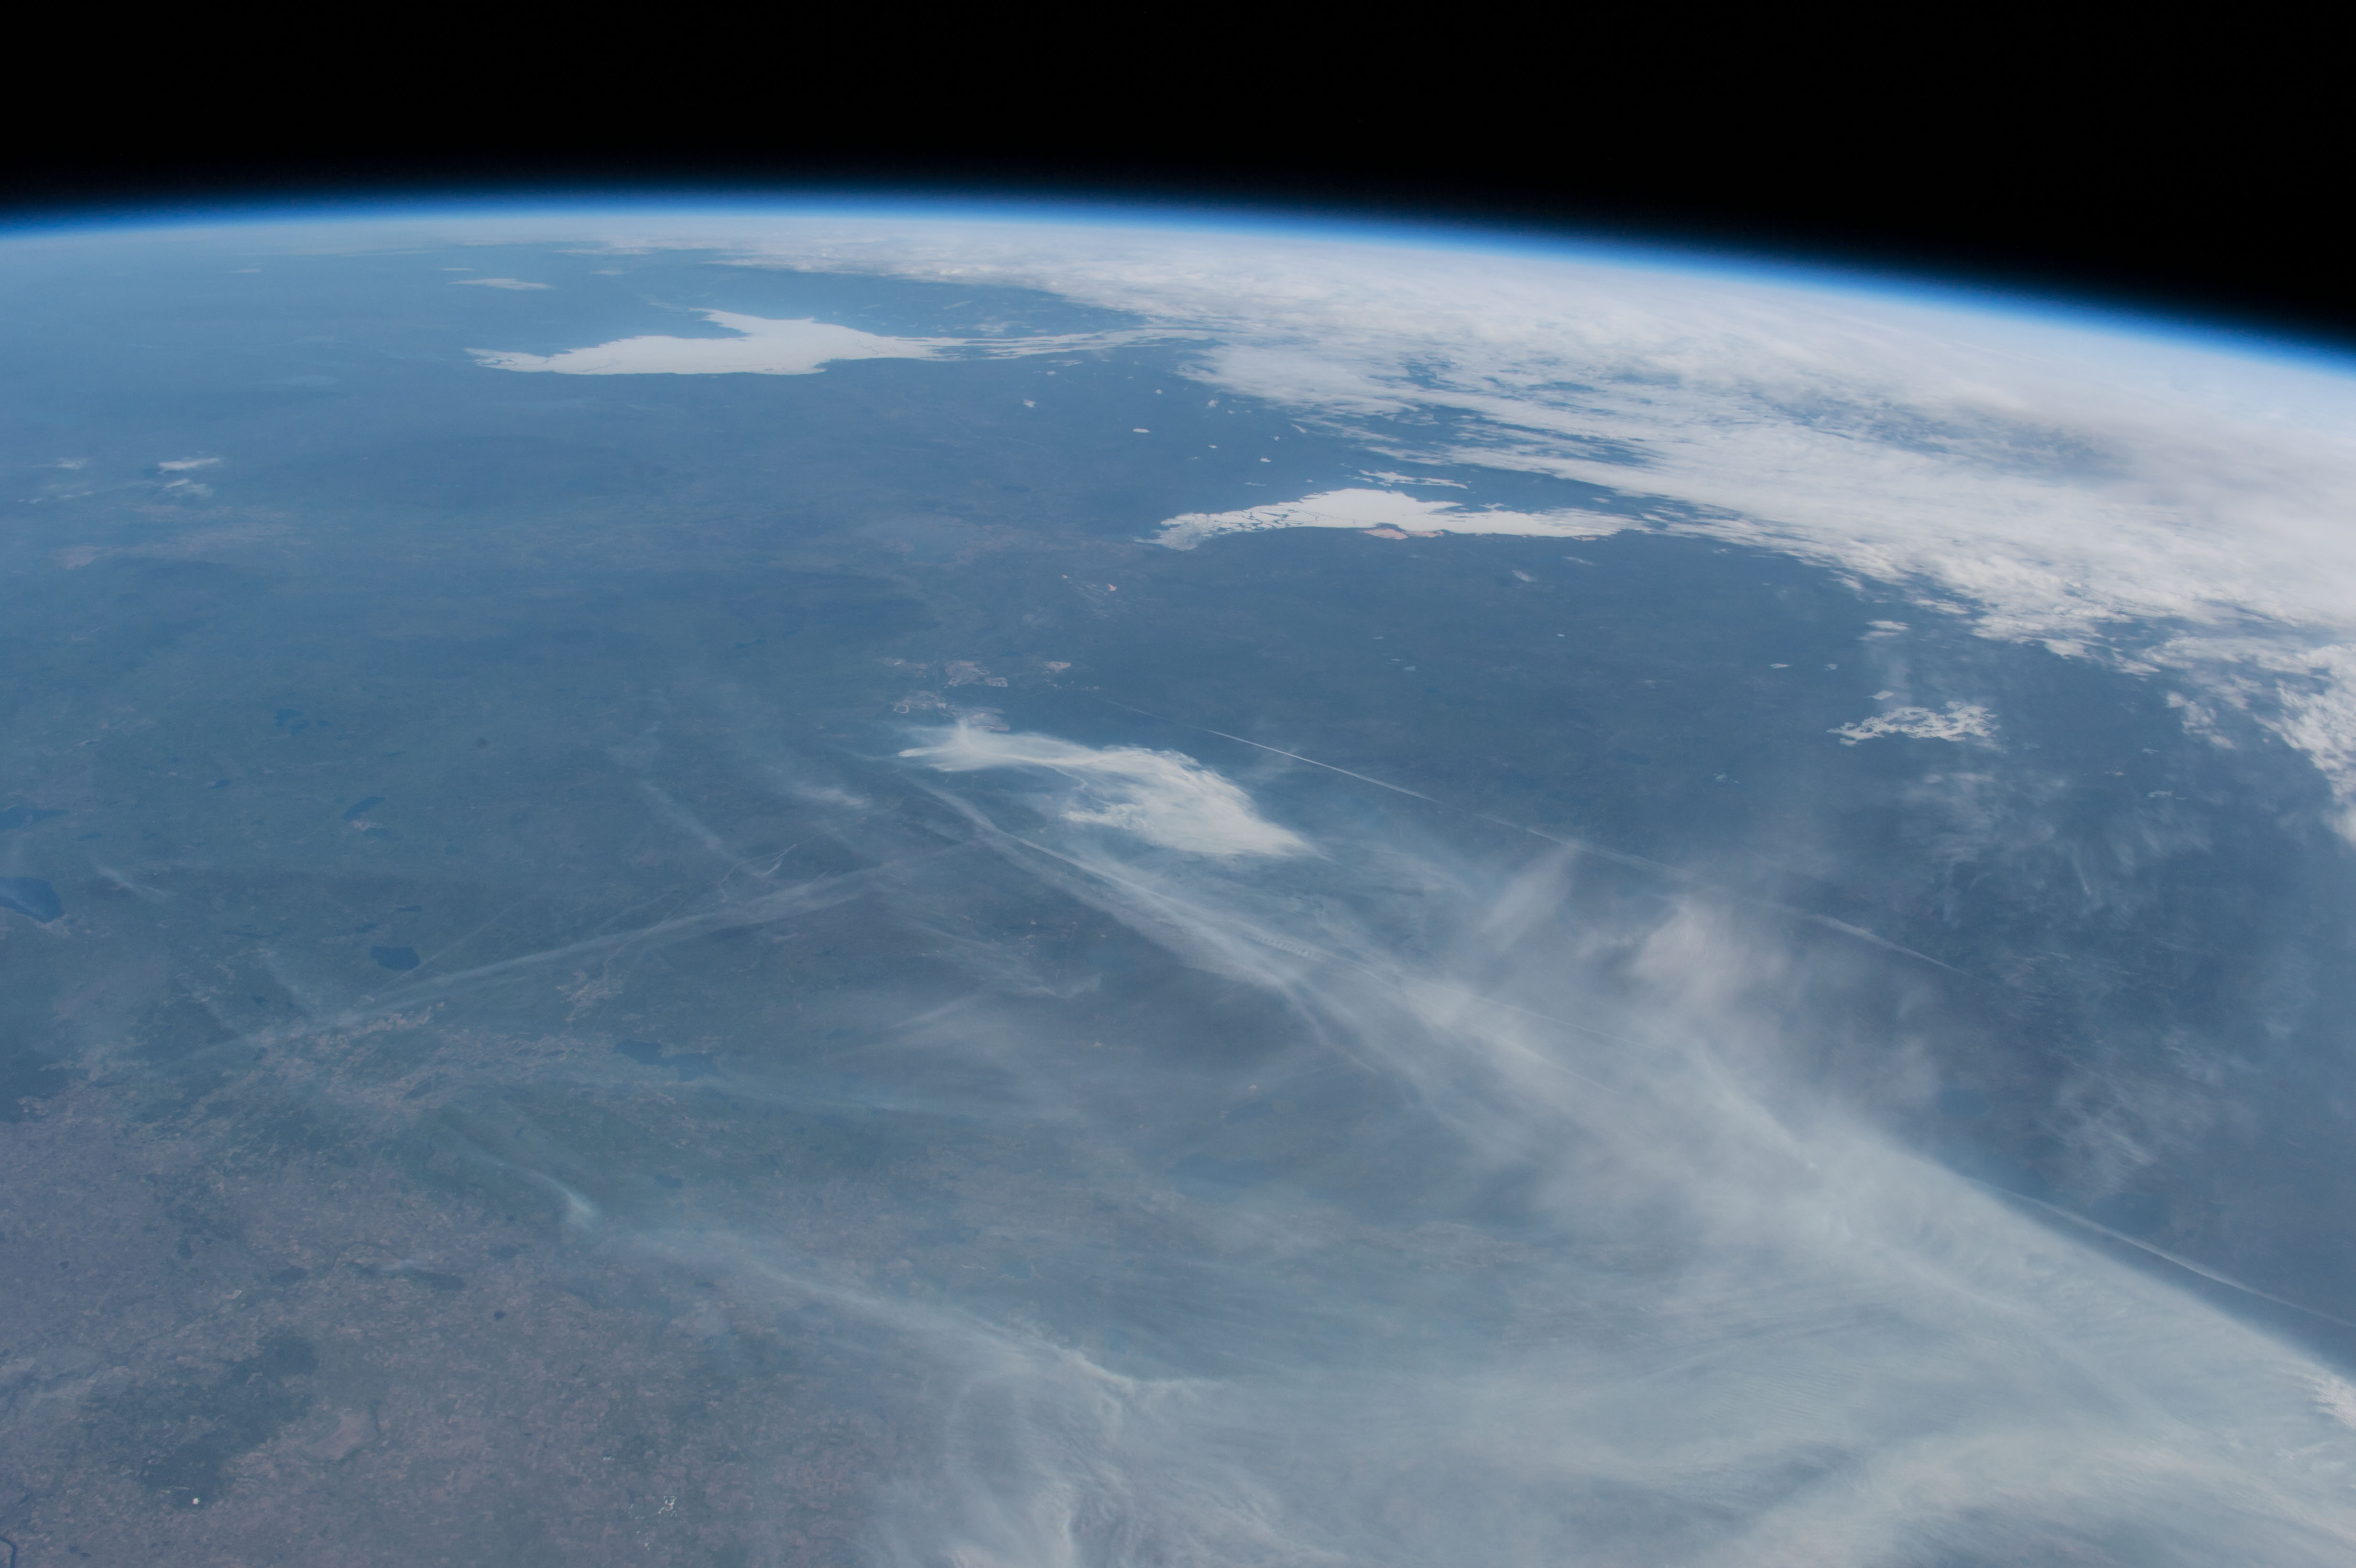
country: CANADA-A
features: PAN-FORT MCMURRAY AREA, FIRE PLUMES, L. ATHABASCA, GREAT SLAVE L., ICE
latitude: 56.5
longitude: -111.0
